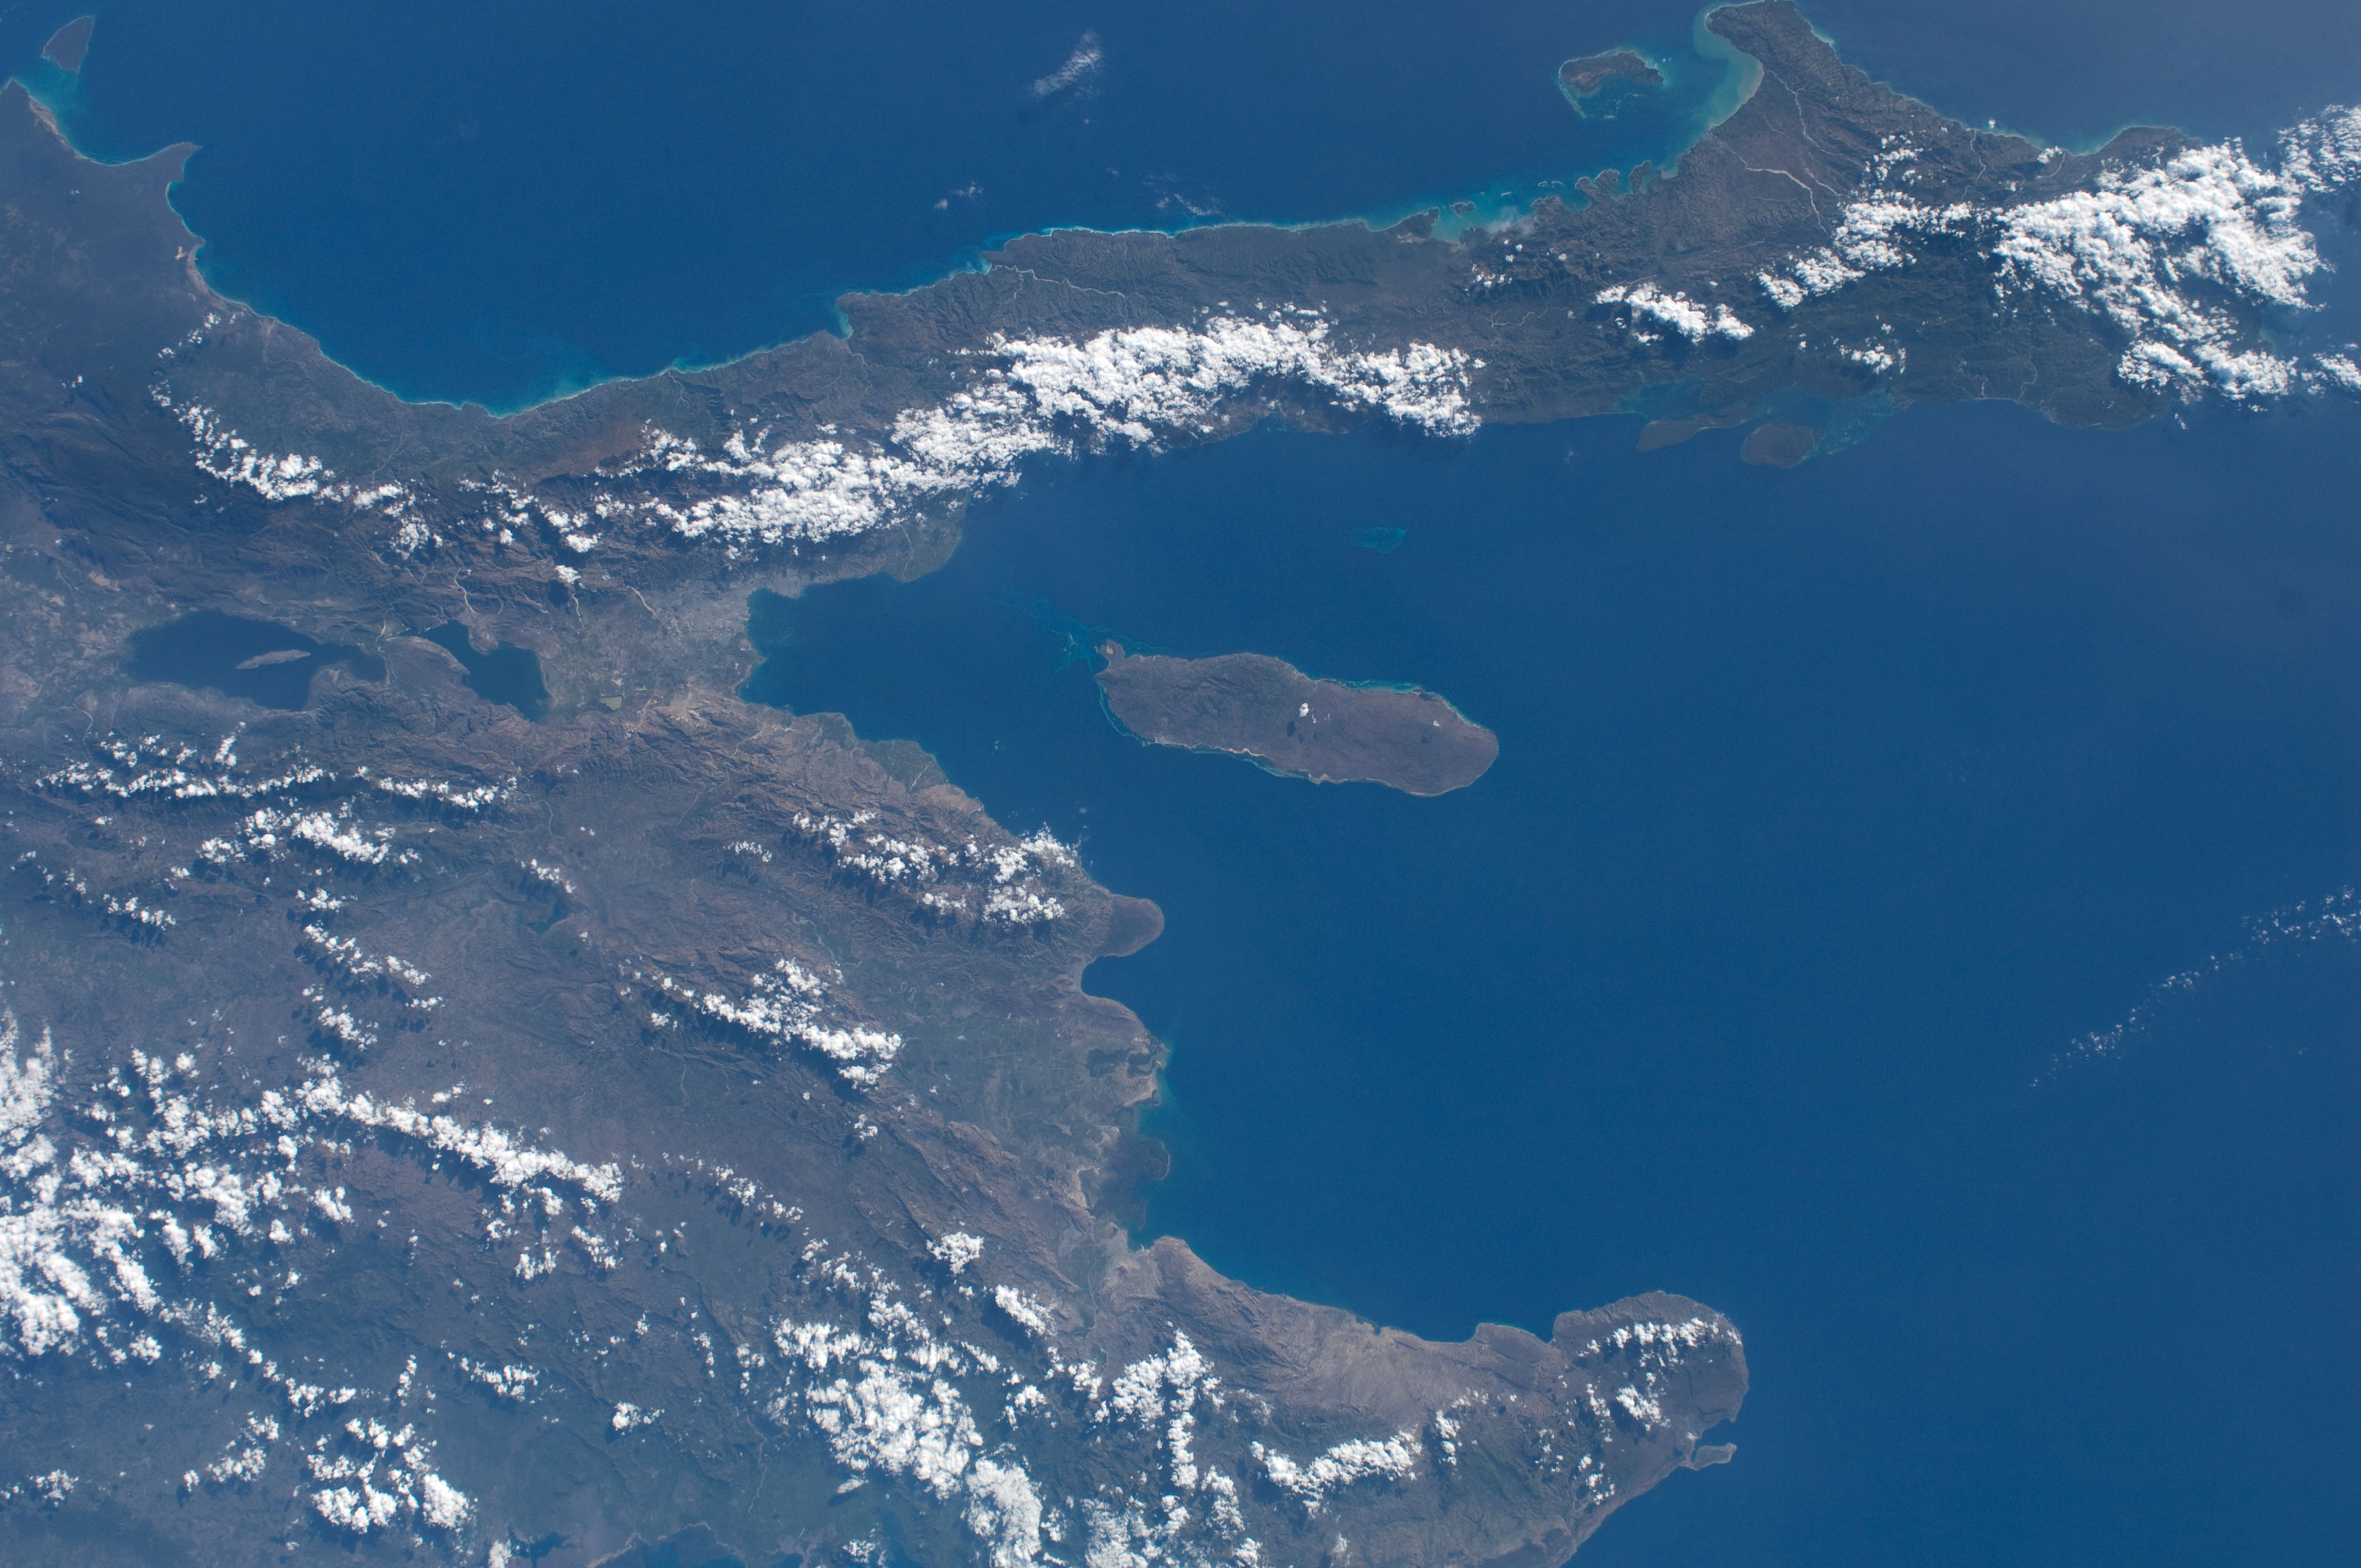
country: HAITI
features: CARIBBEAN S., PORT AU PRINCE, GONAVE I., ENRIQUILLO L., GONAIVES
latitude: 19.0
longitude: -73.0
